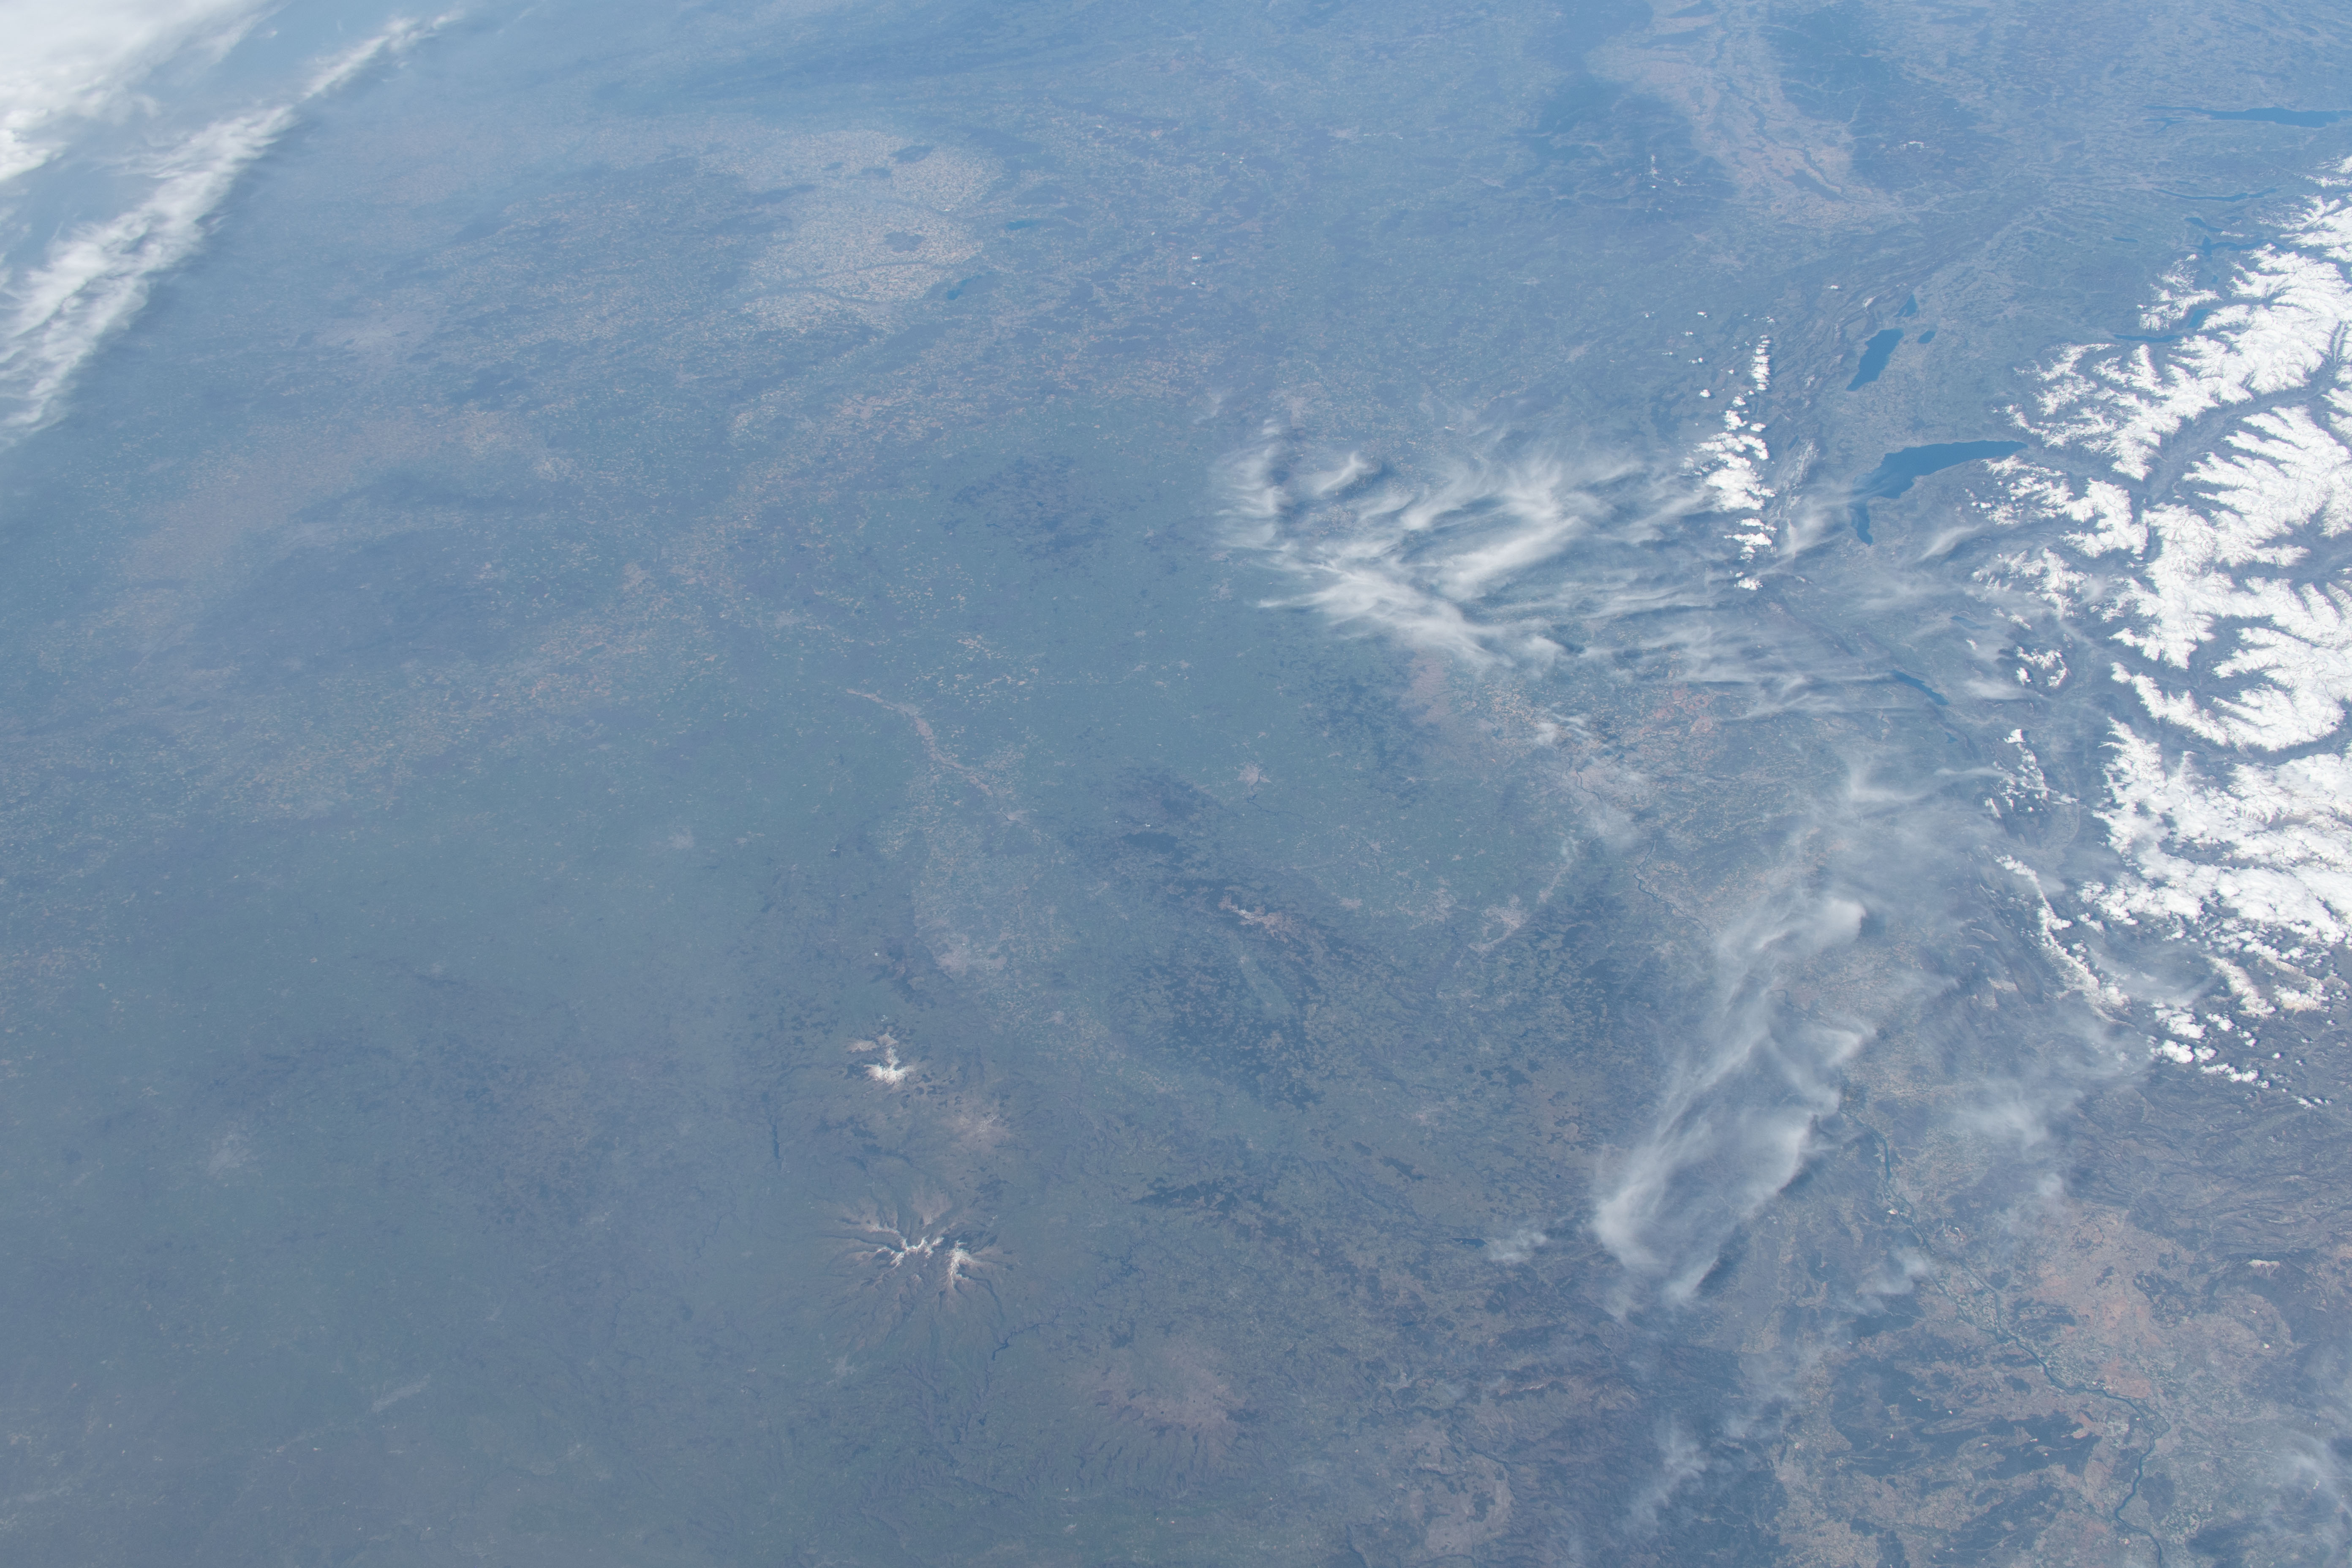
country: FRANCE
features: PARC NATUREL REGIONAL DU MORVAN, NATIONAL PARK
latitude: 46.5
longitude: 4.0
